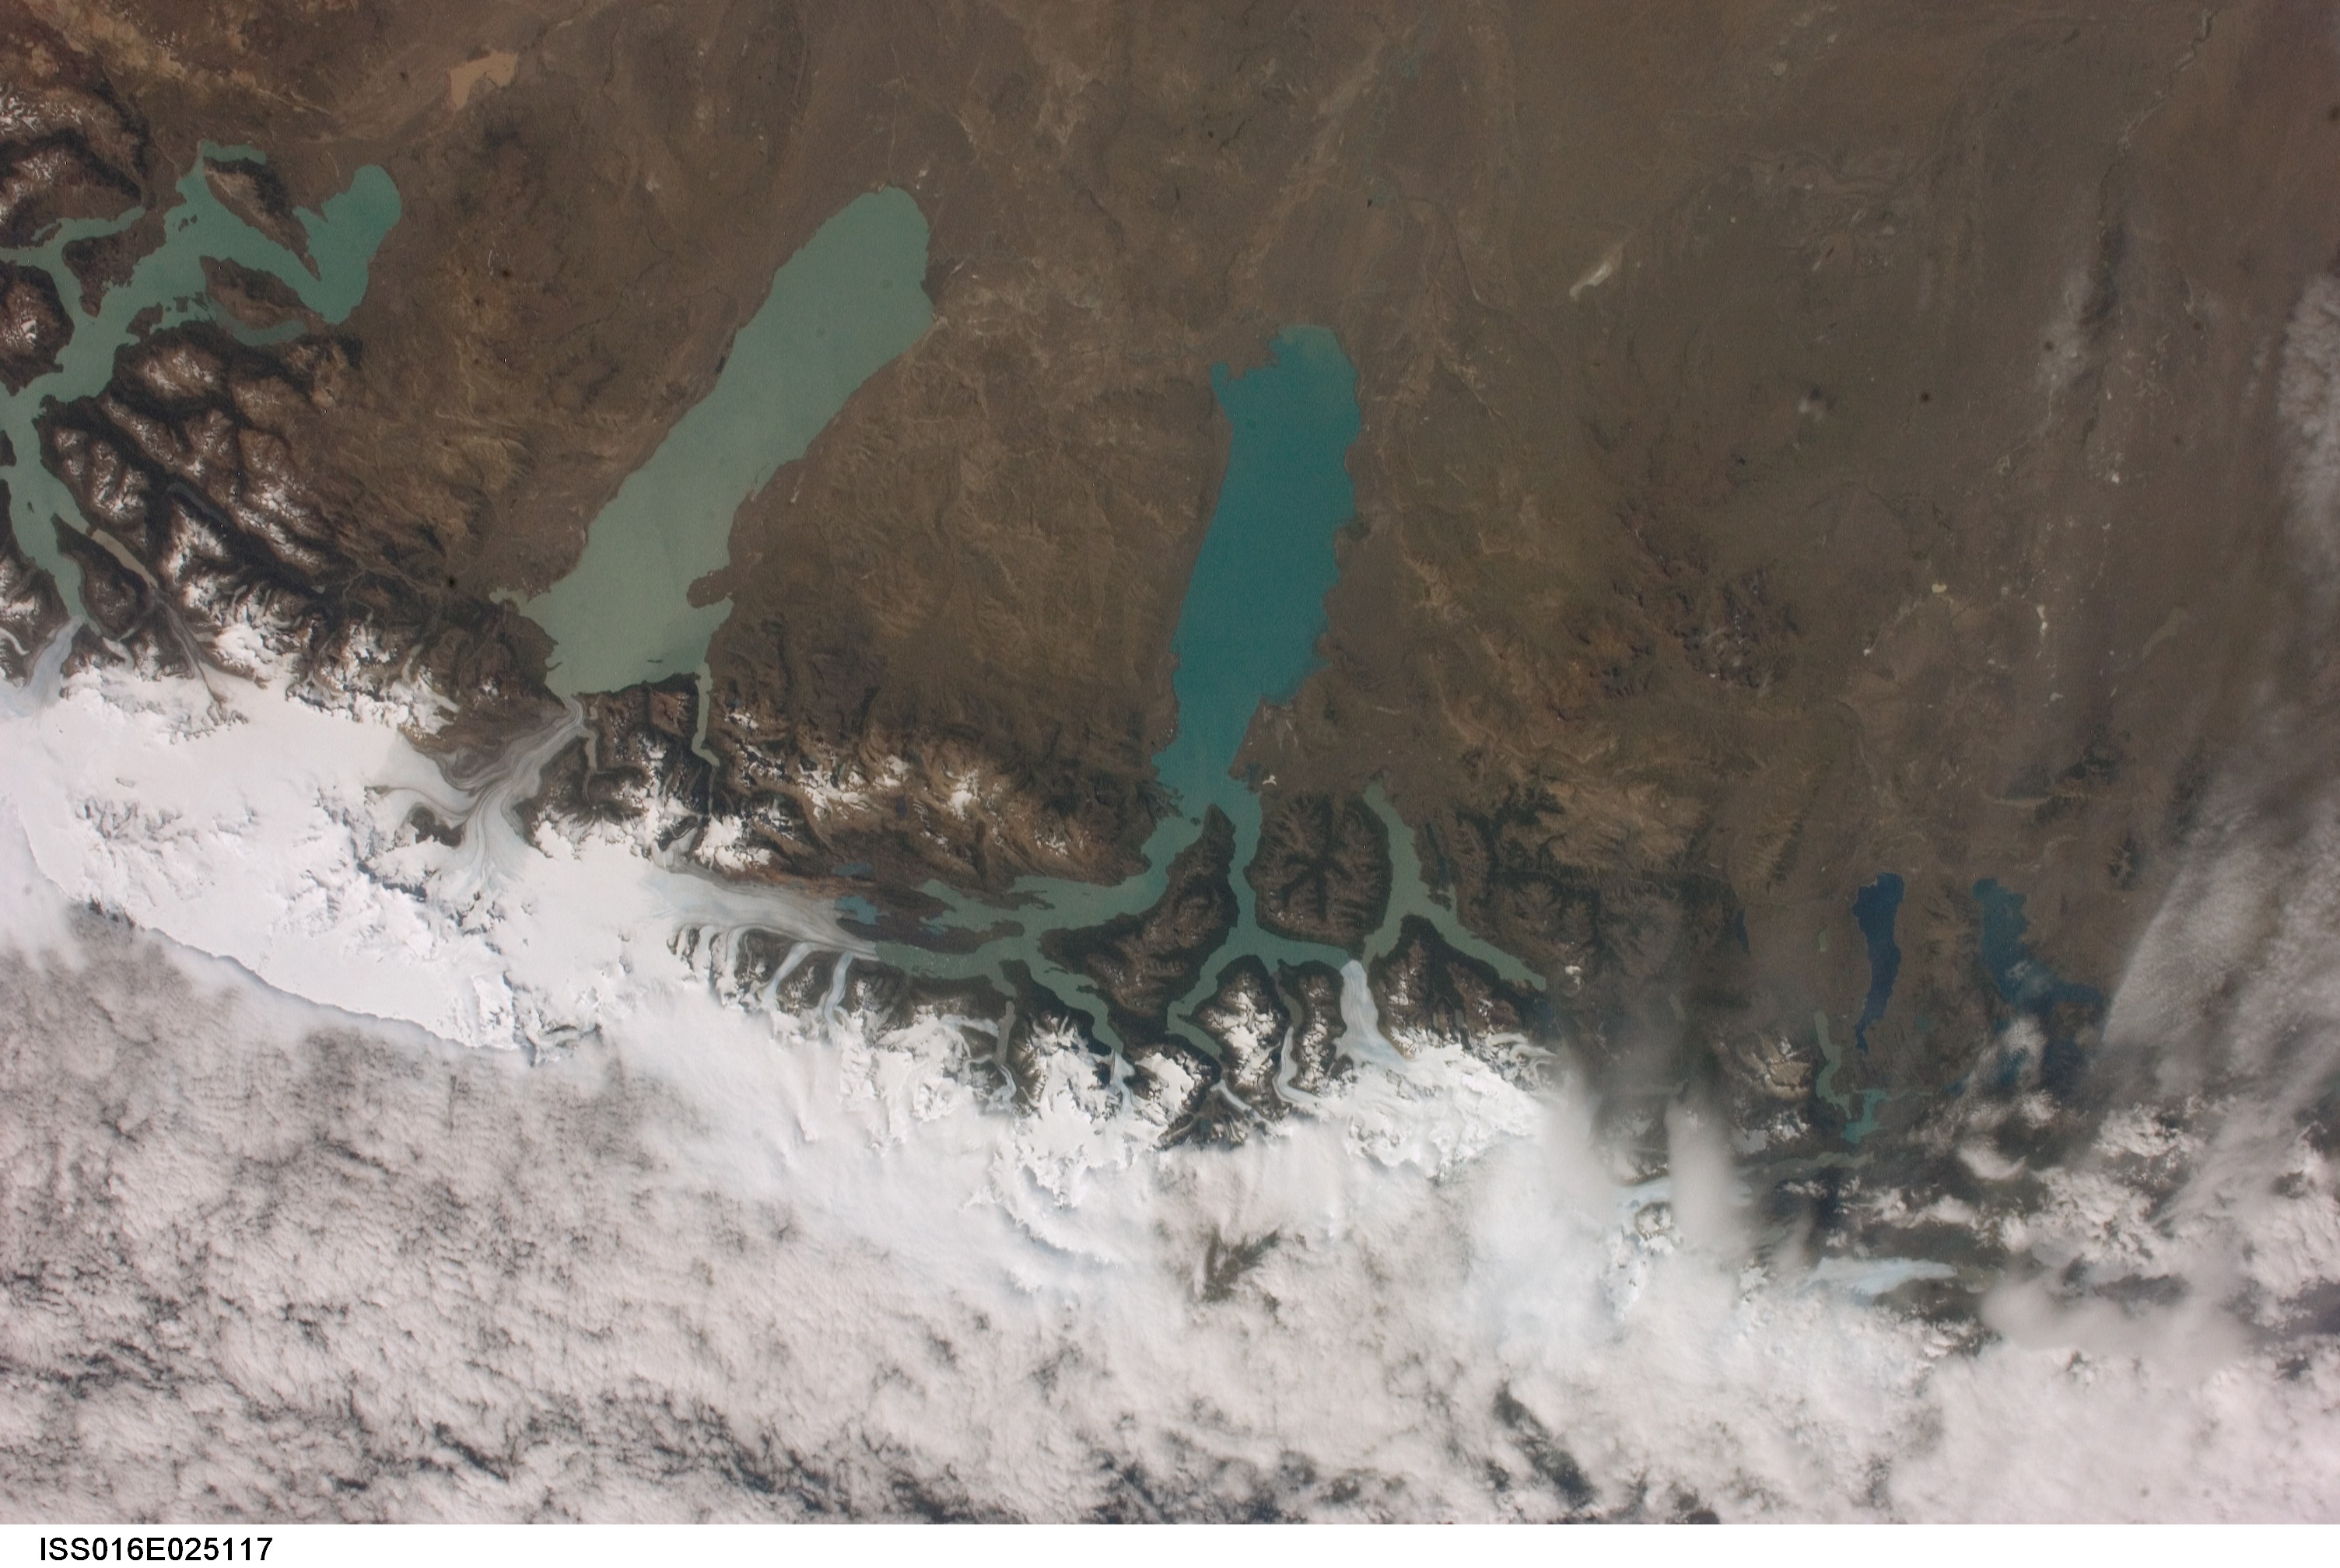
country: ARGENTINA
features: S. PATAGONIAN ICE FIELD, LAKES
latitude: -50.0
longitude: -73.0
